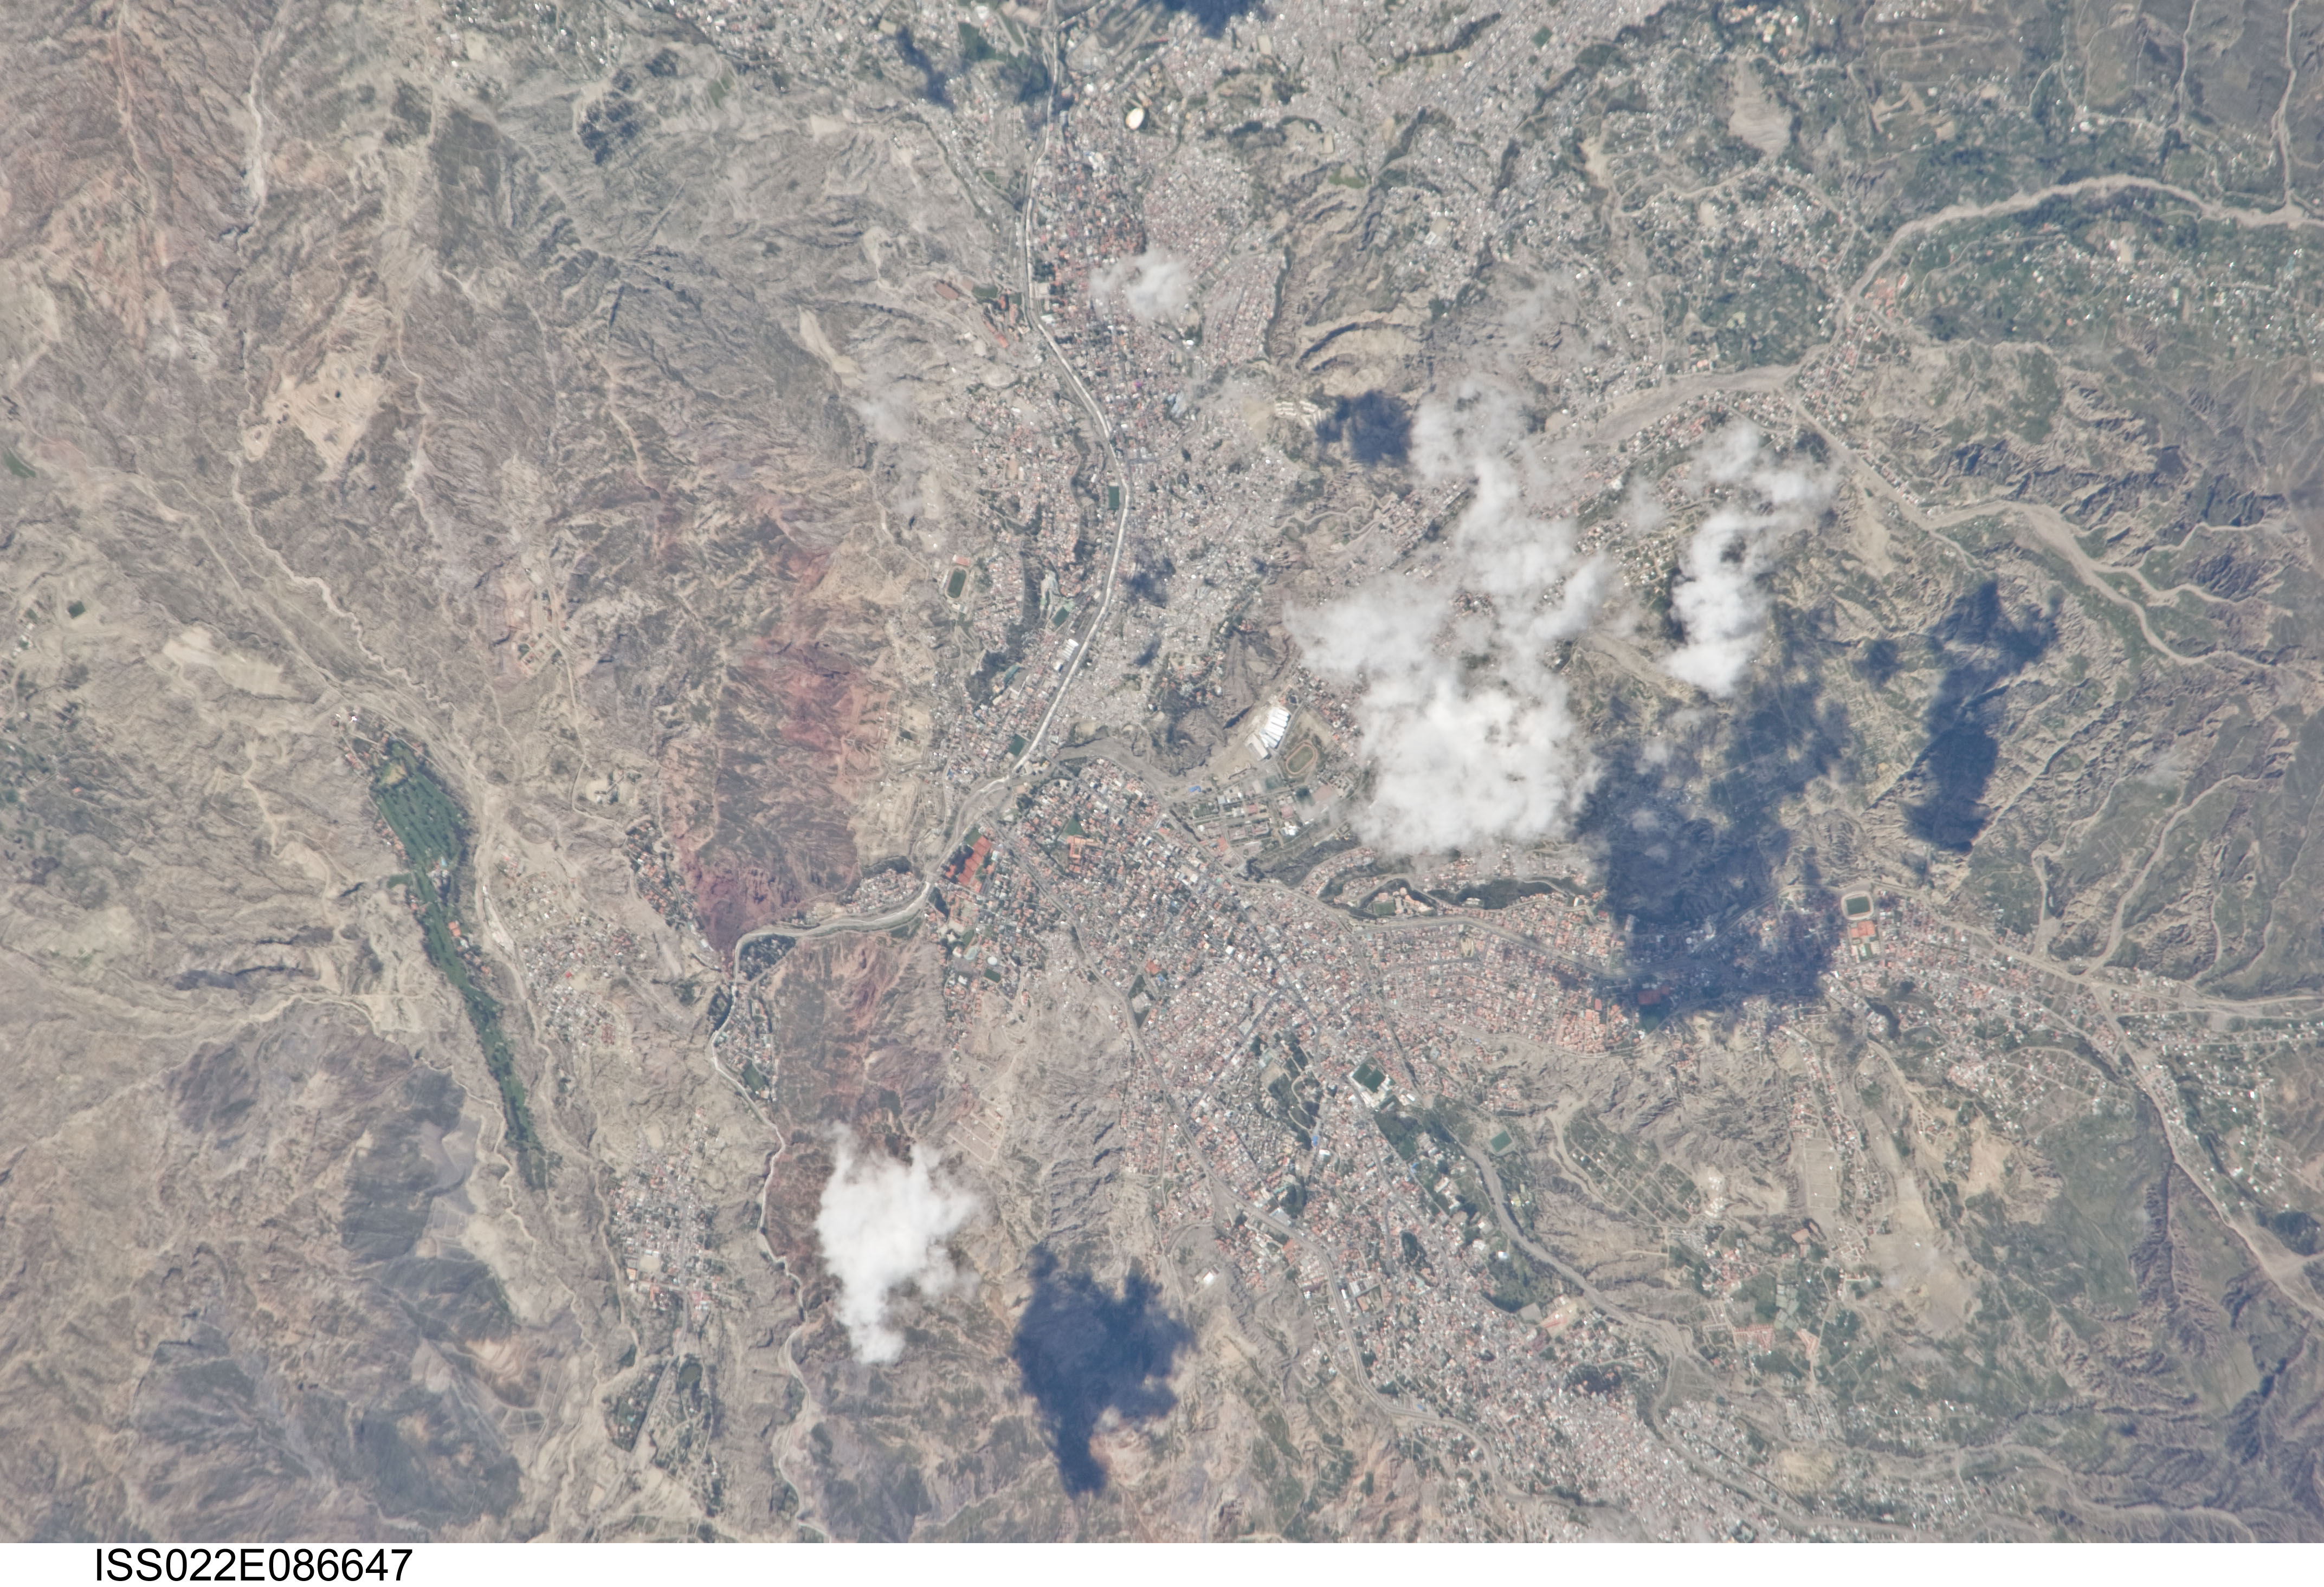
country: BOLIVIA
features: LA PAZ, URBAN LAND COVER, MTS., AGR.
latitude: -16.5
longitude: -68.1
